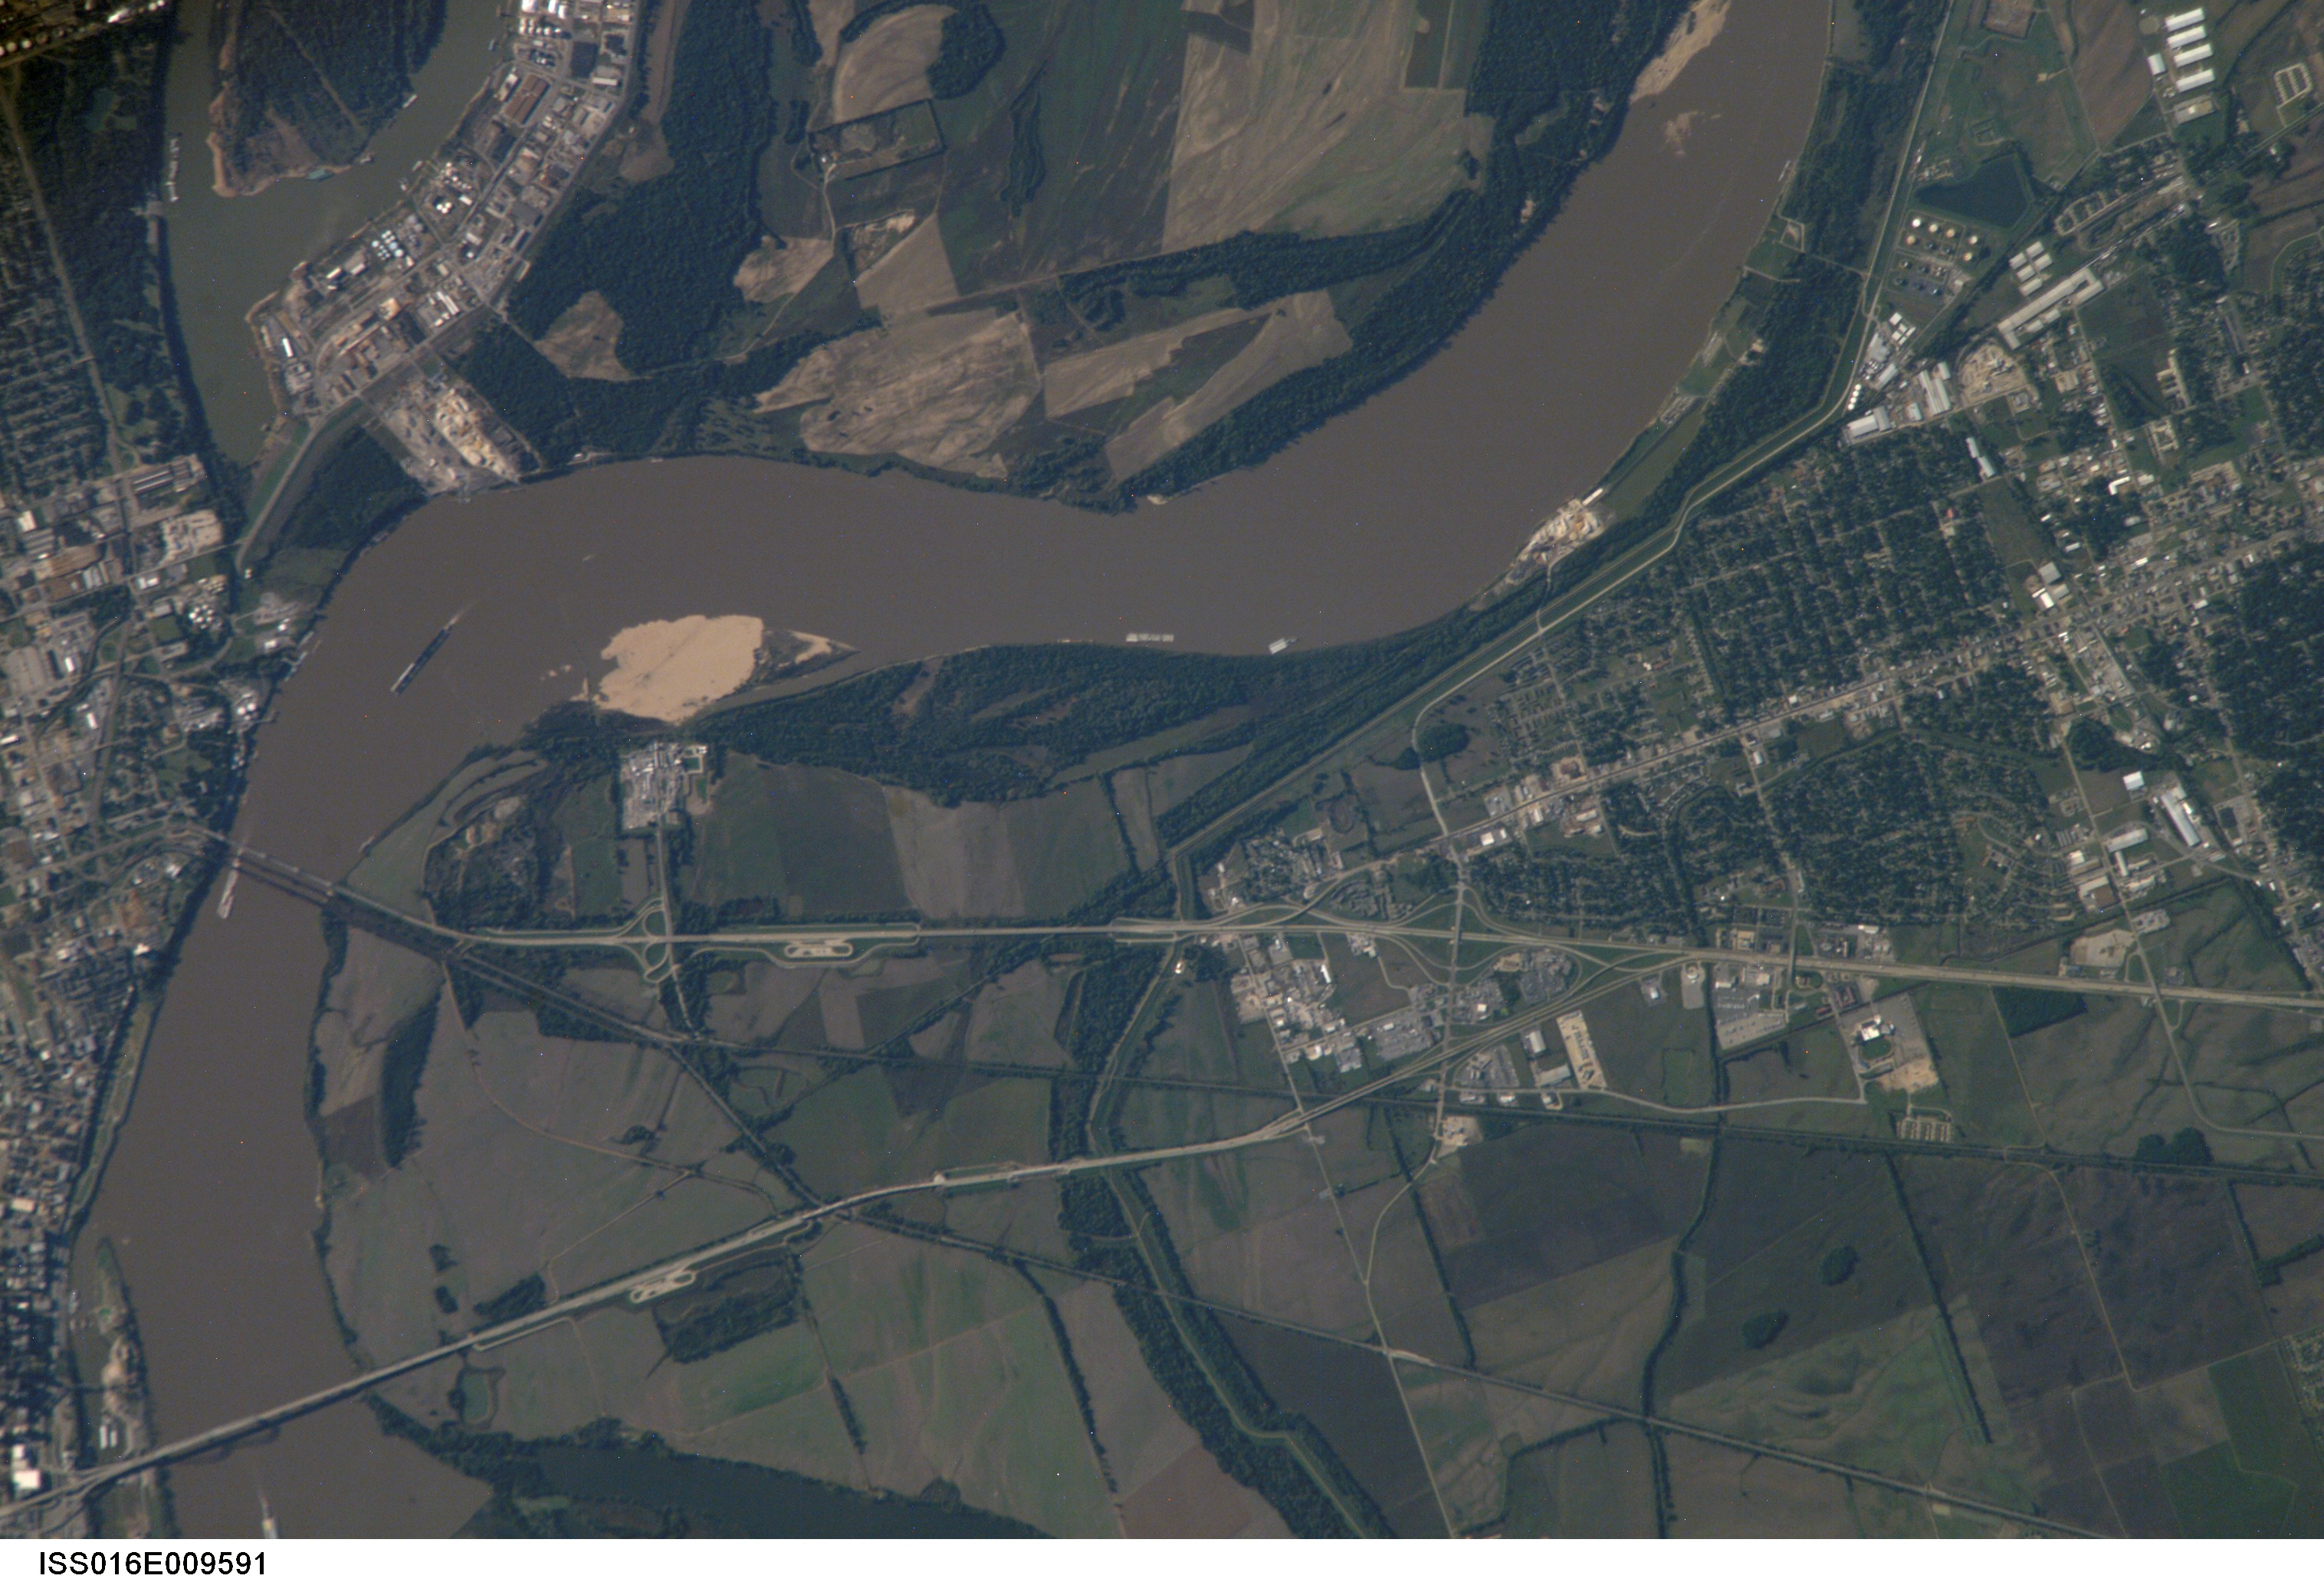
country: USA-TENNESSEE
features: MEMPHIS, MISSISSIPPI RIVER
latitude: 35.1
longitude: -90.1
